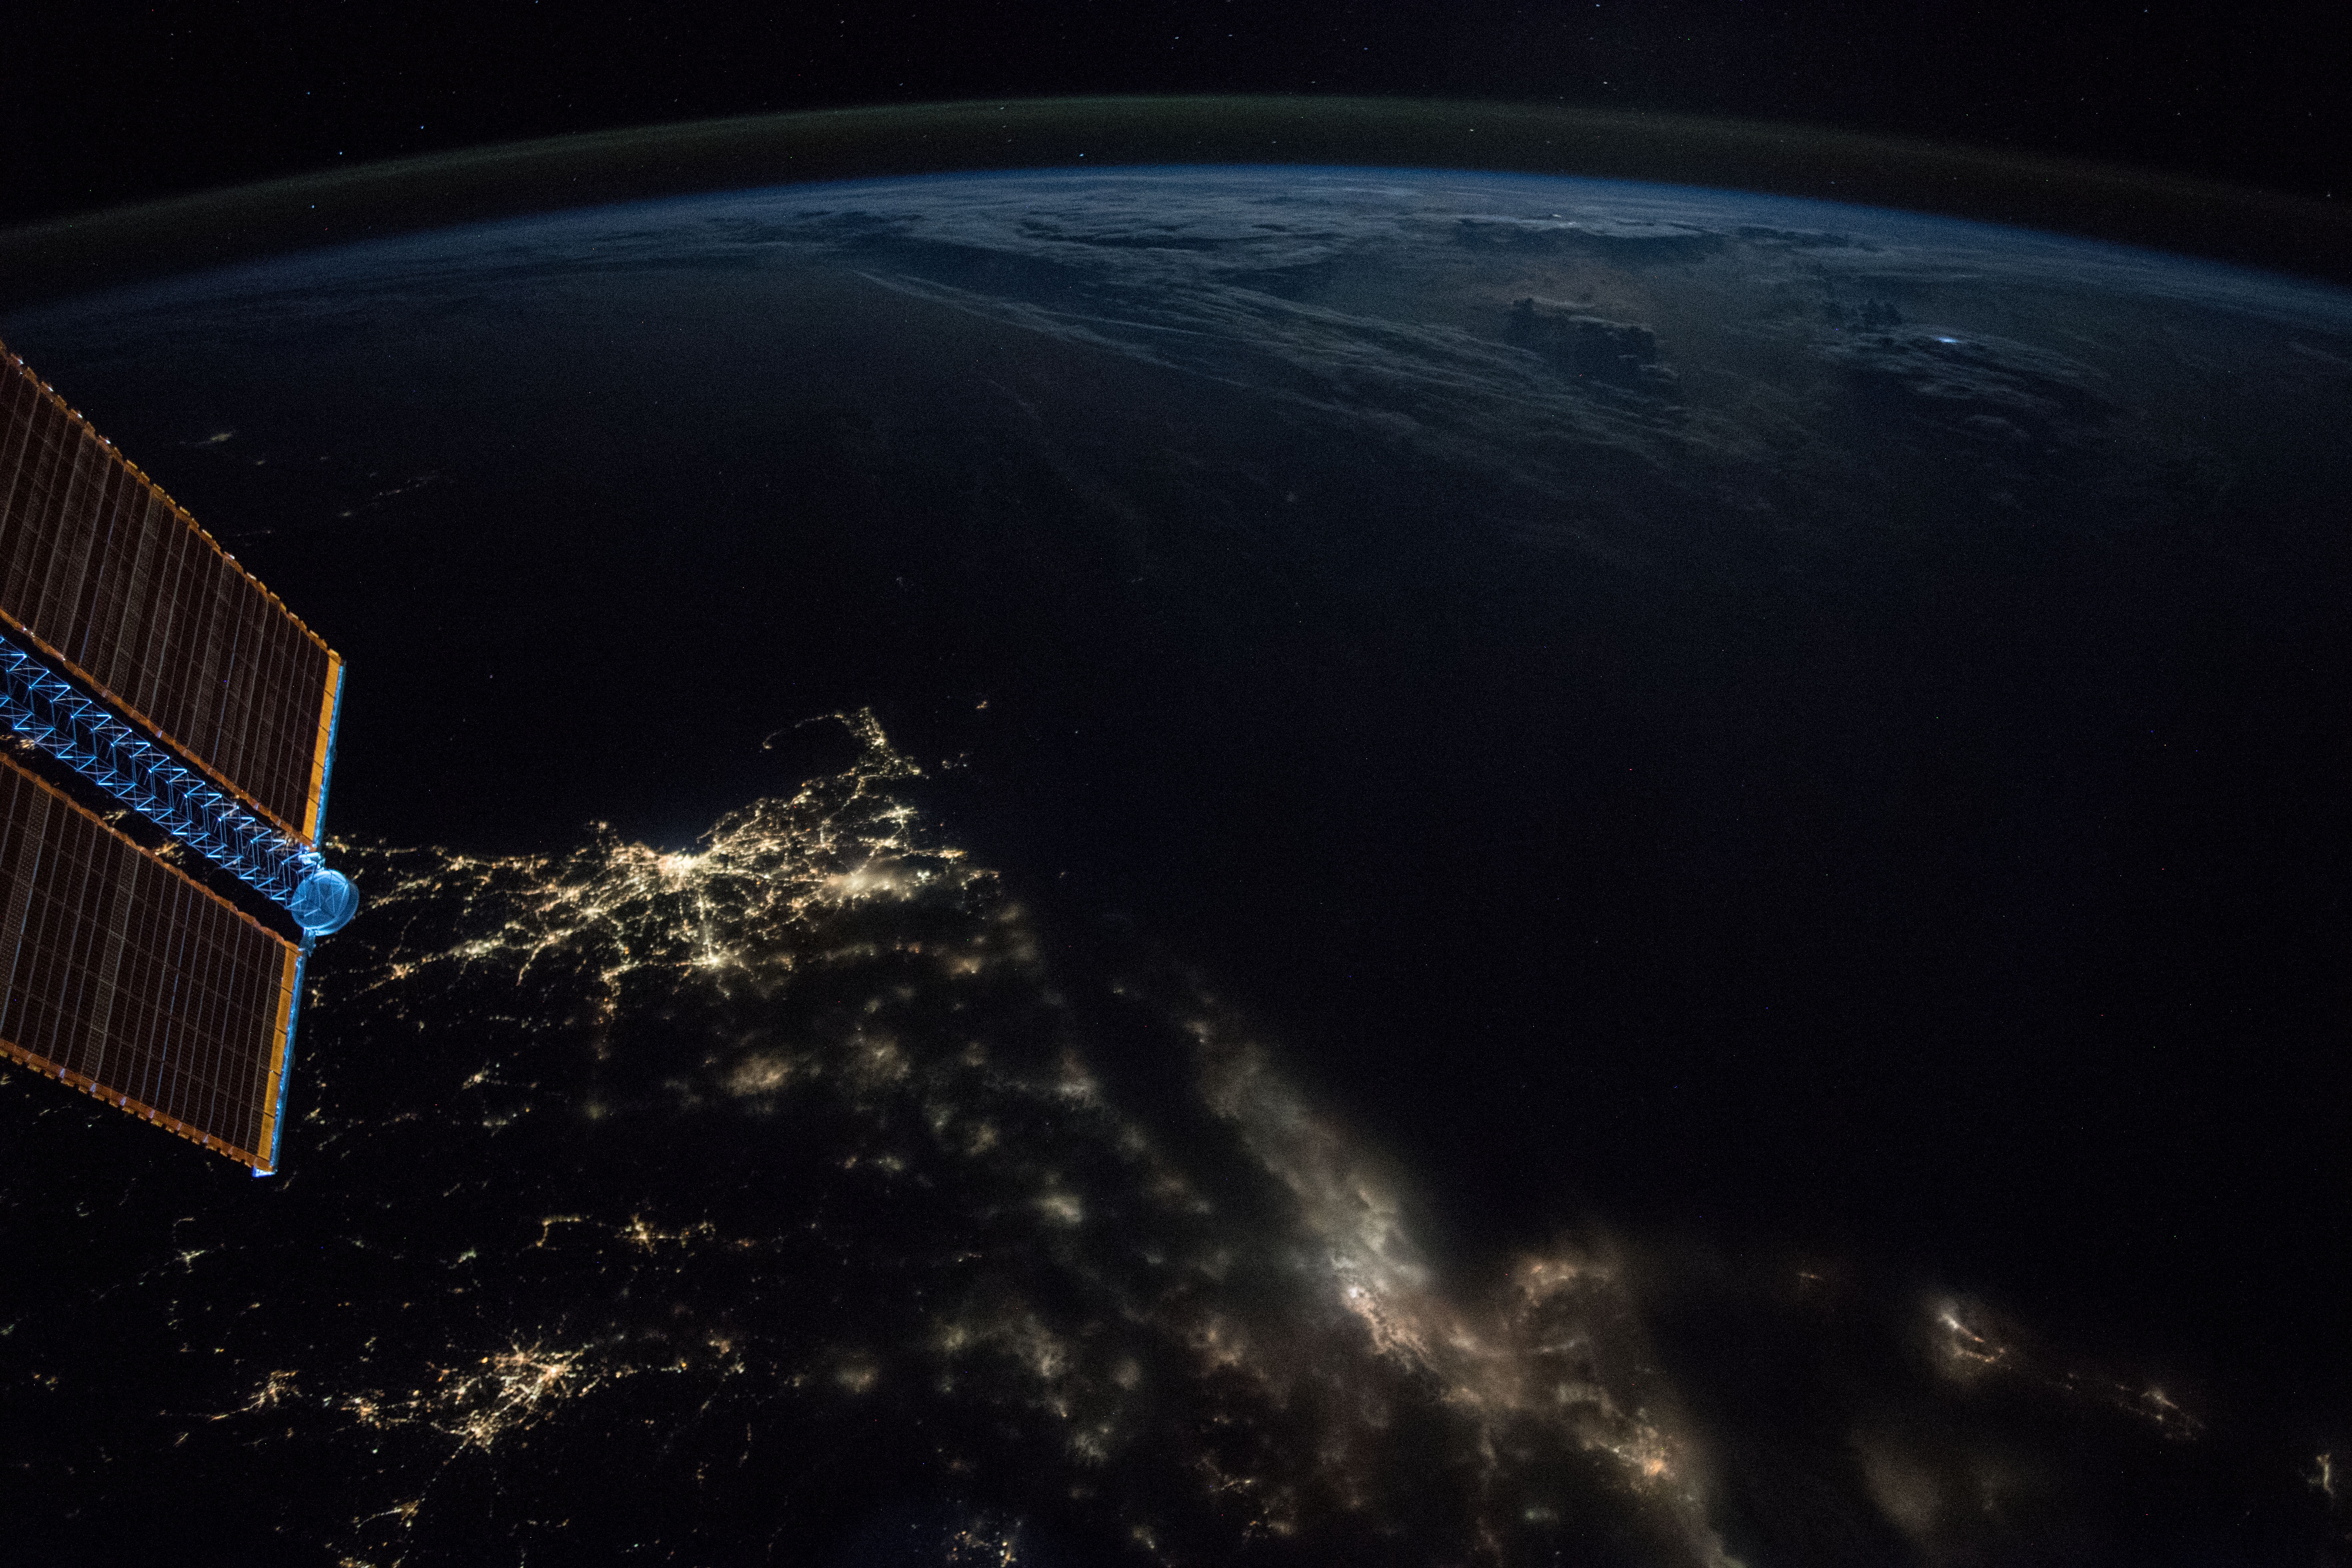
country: ATLANTIC OCEAN
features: LONG ISLAND, BOSTON CITY, RHODE ISLAND, CAPE COD BAY, BLOCK ISLAND, NEW BEDFORD CITY, BUZZARDS BAY, PROVIDENCE CITY, EARTH LIMB, NIGHT
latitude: 40.7
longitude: -71.5
